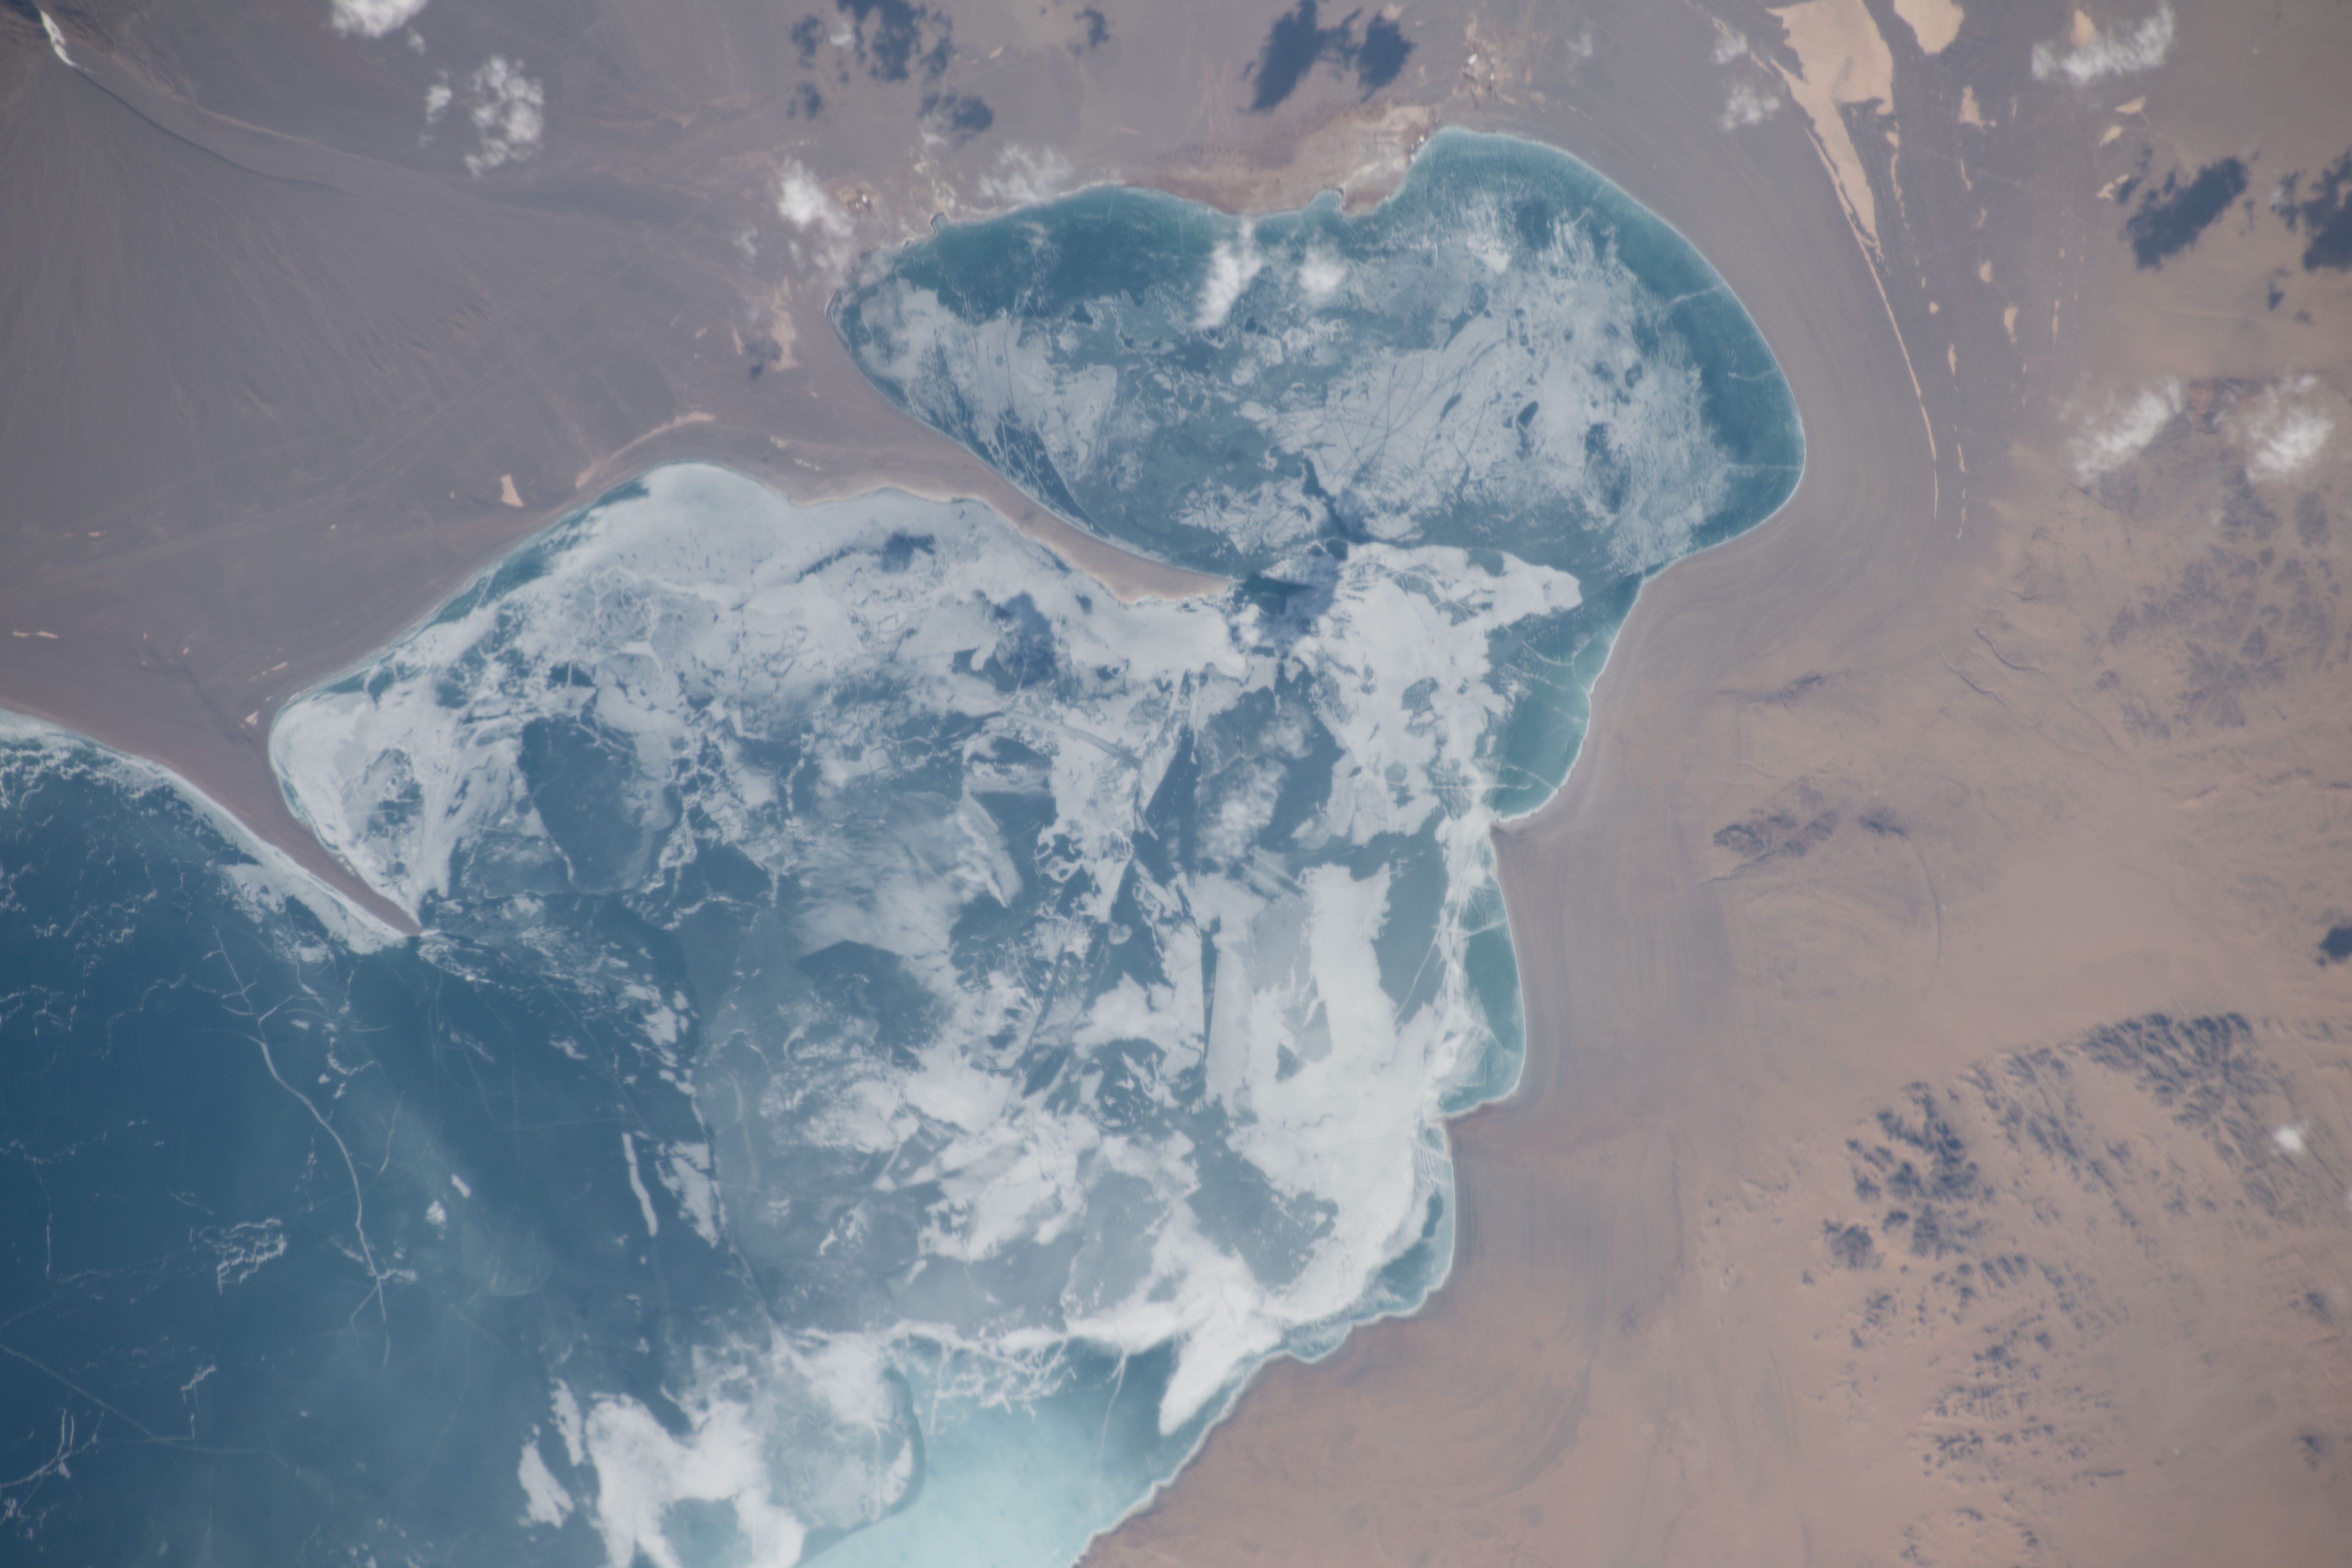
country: MONGOLIA
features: KHYARGAS LAKE,MONGOLIA
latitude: 49.1
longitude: 93.6
